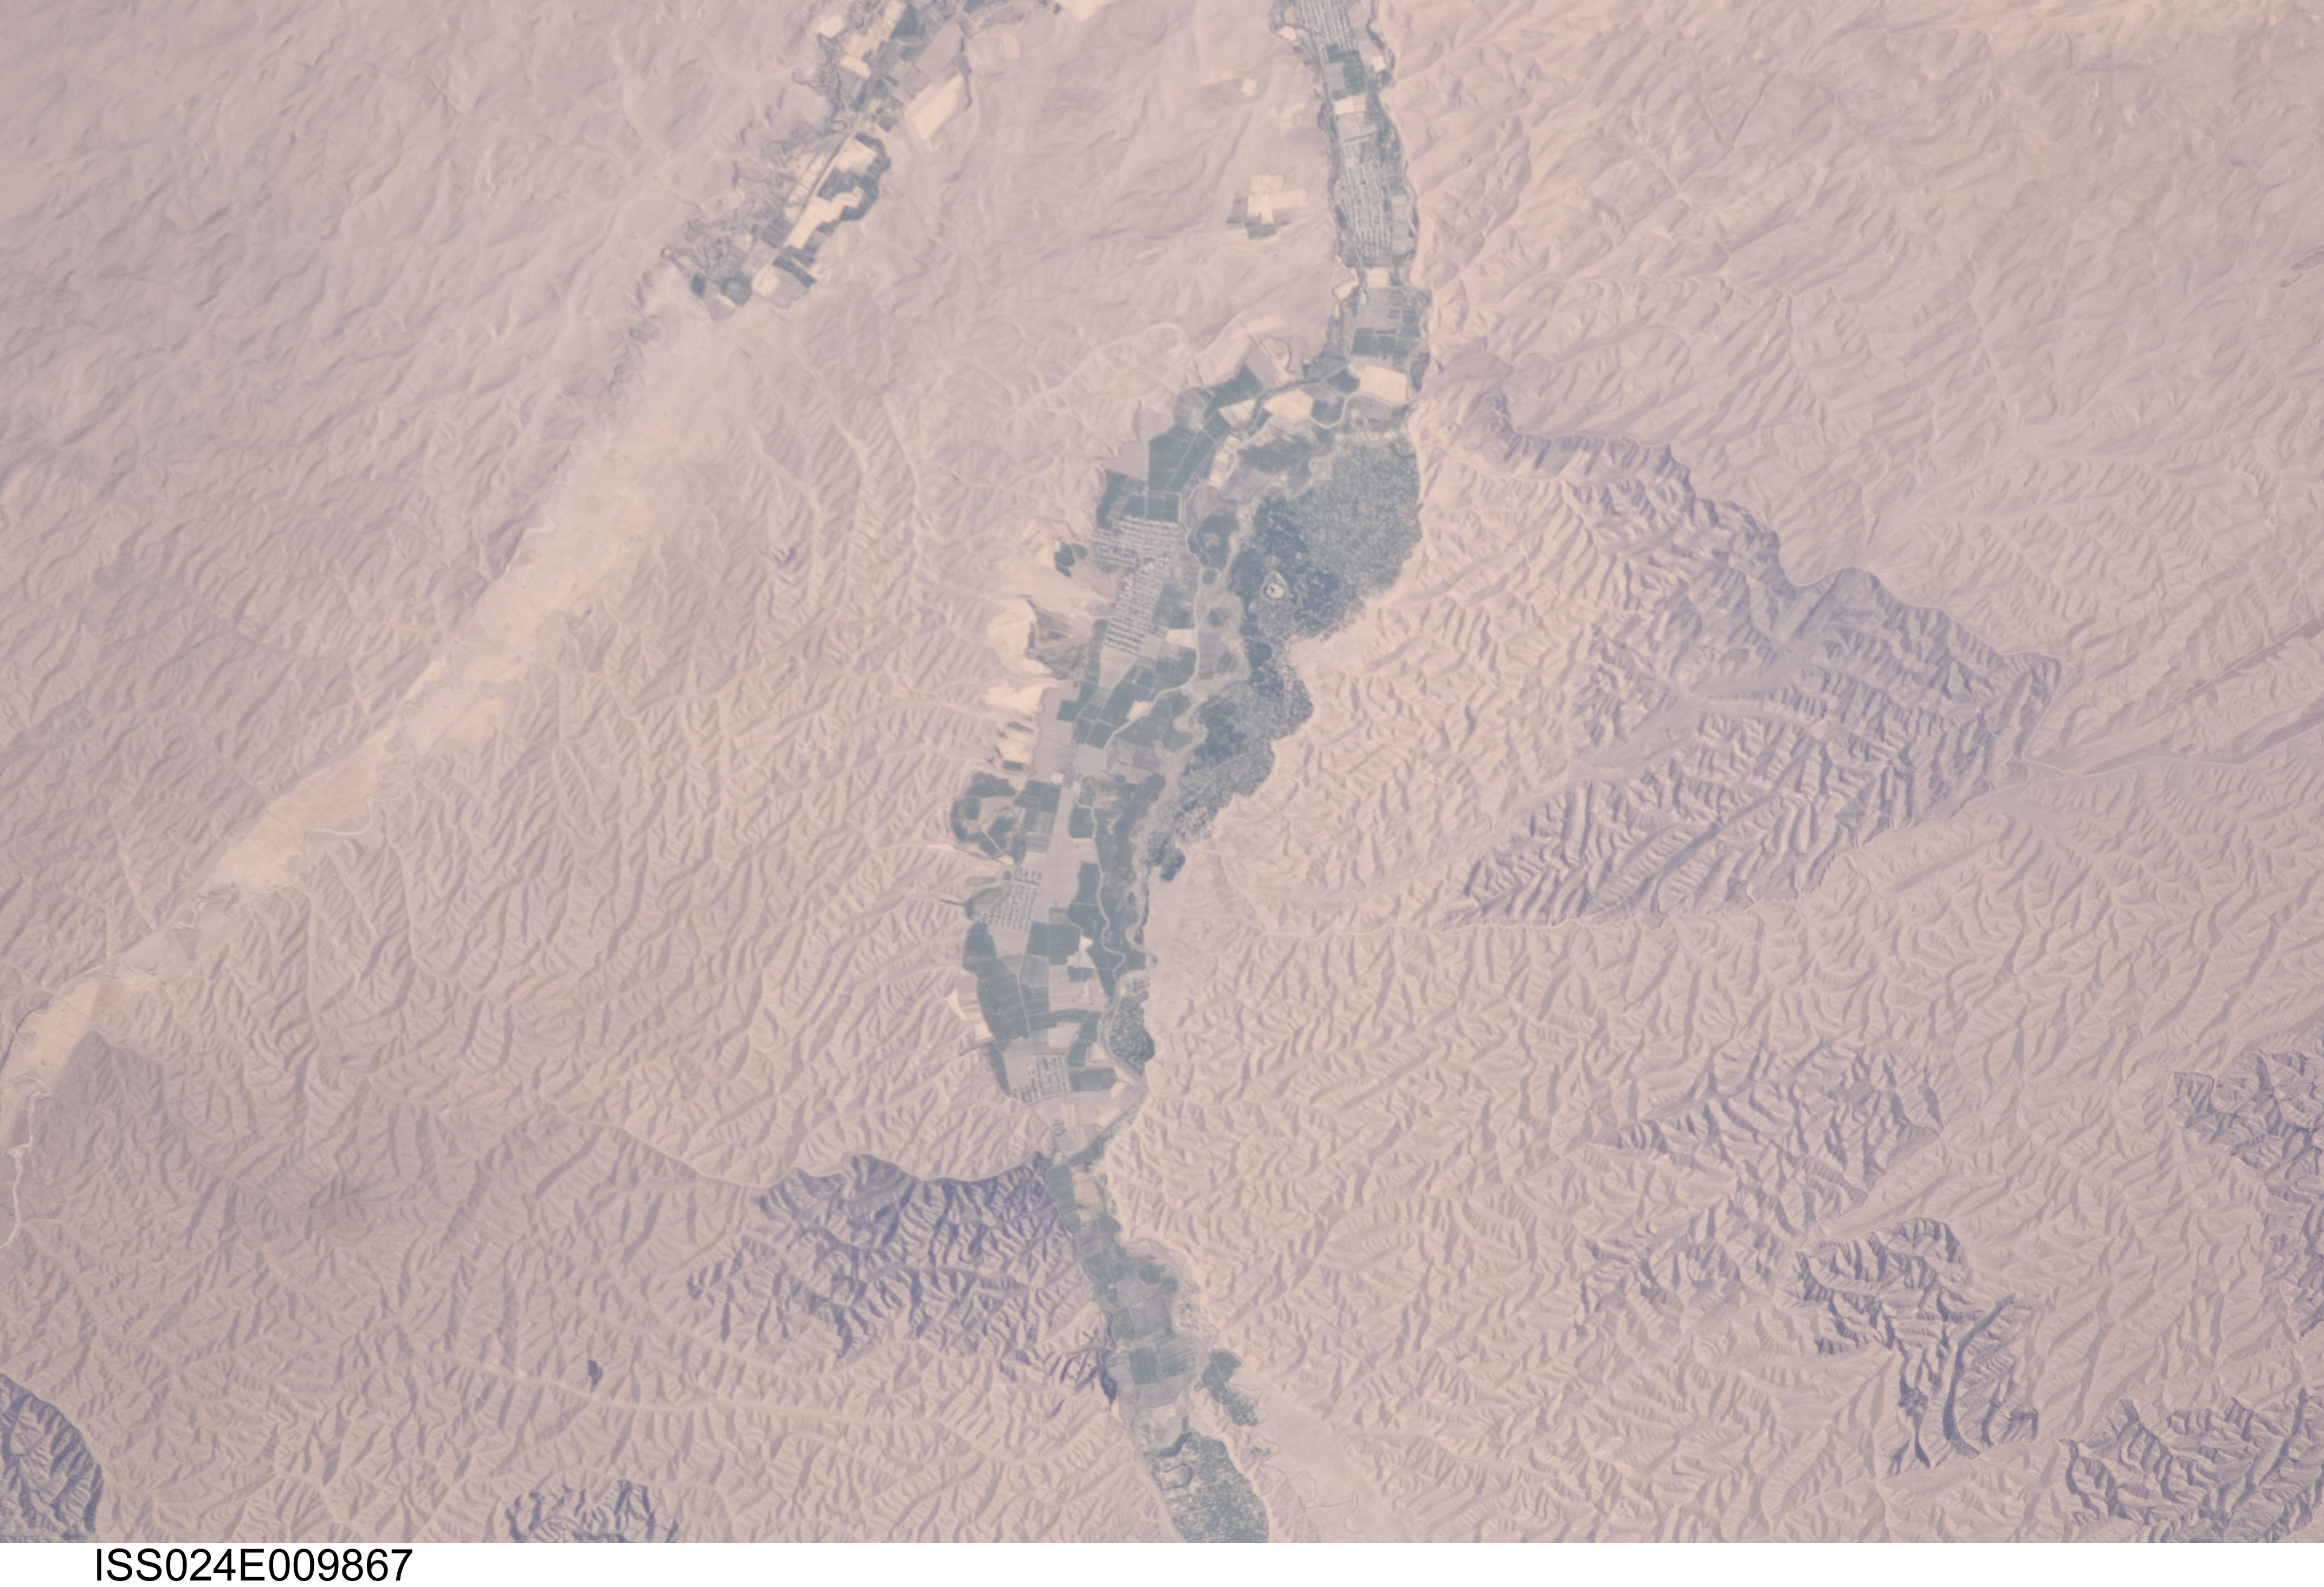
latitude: 35.8
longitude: 63.1
